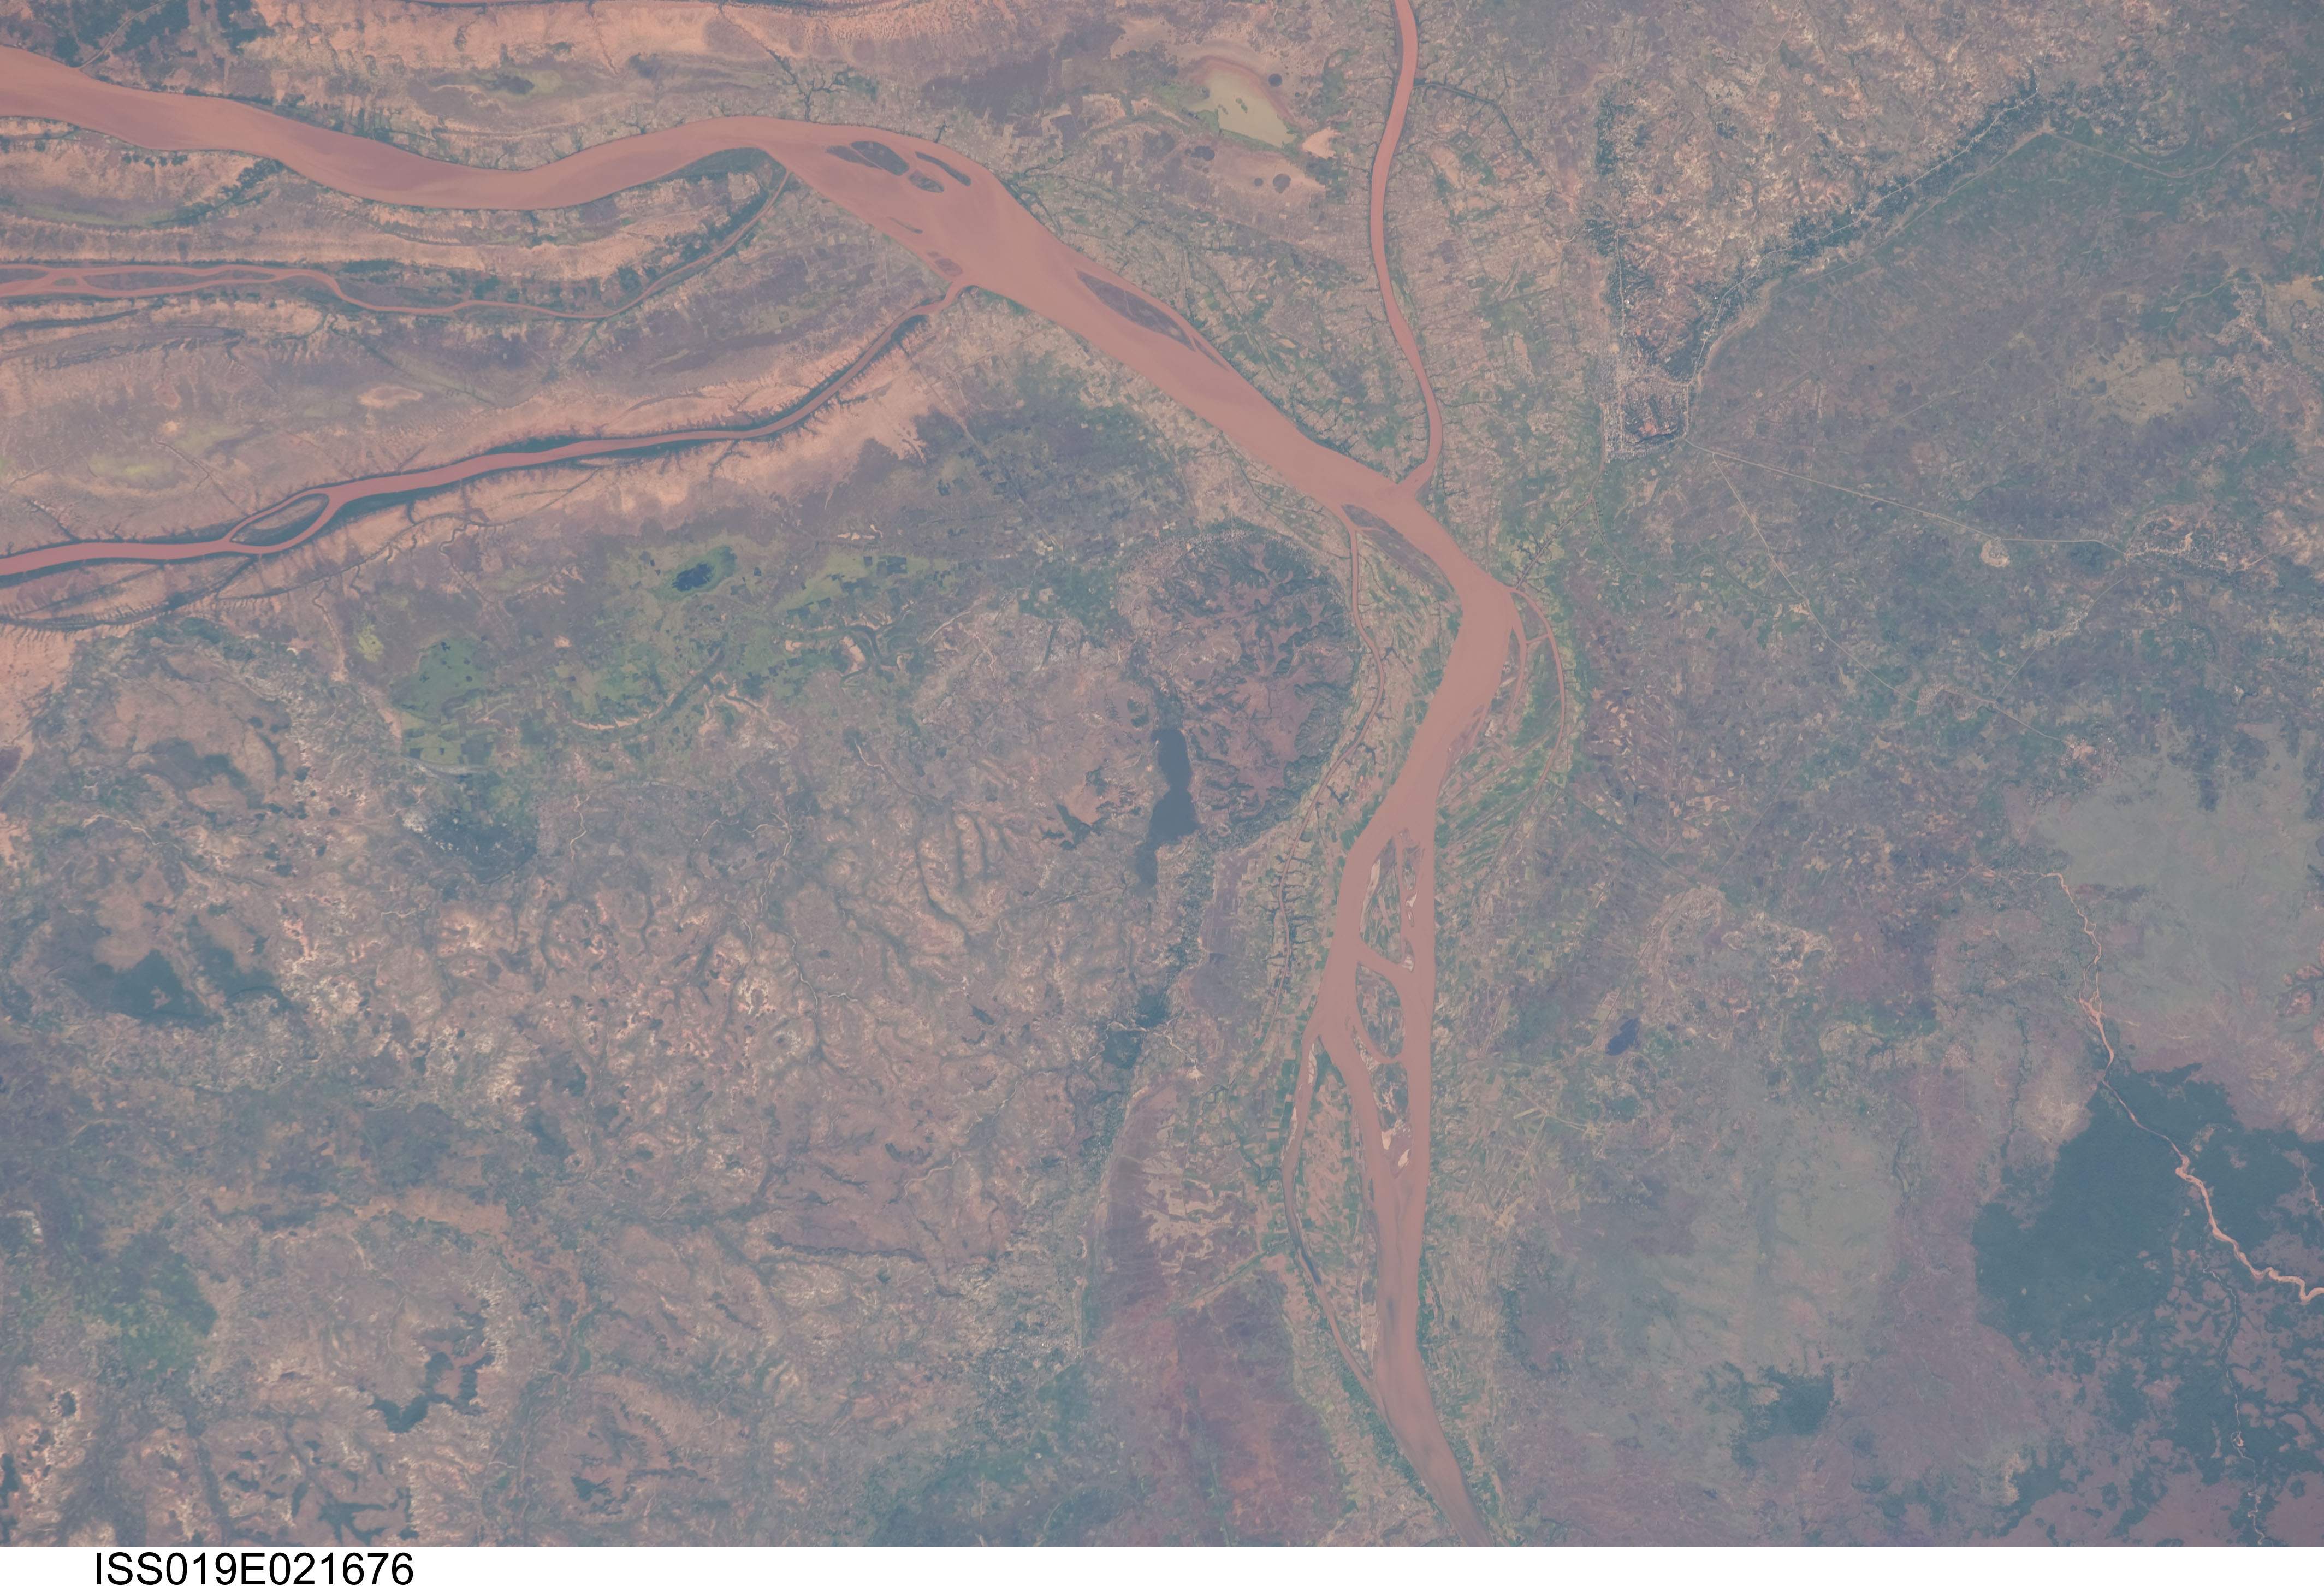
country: MADAGASCAR
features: BETSIBOKA R., MAROVOAY, AGR., SED.
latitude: -16.1
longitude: 46.5
